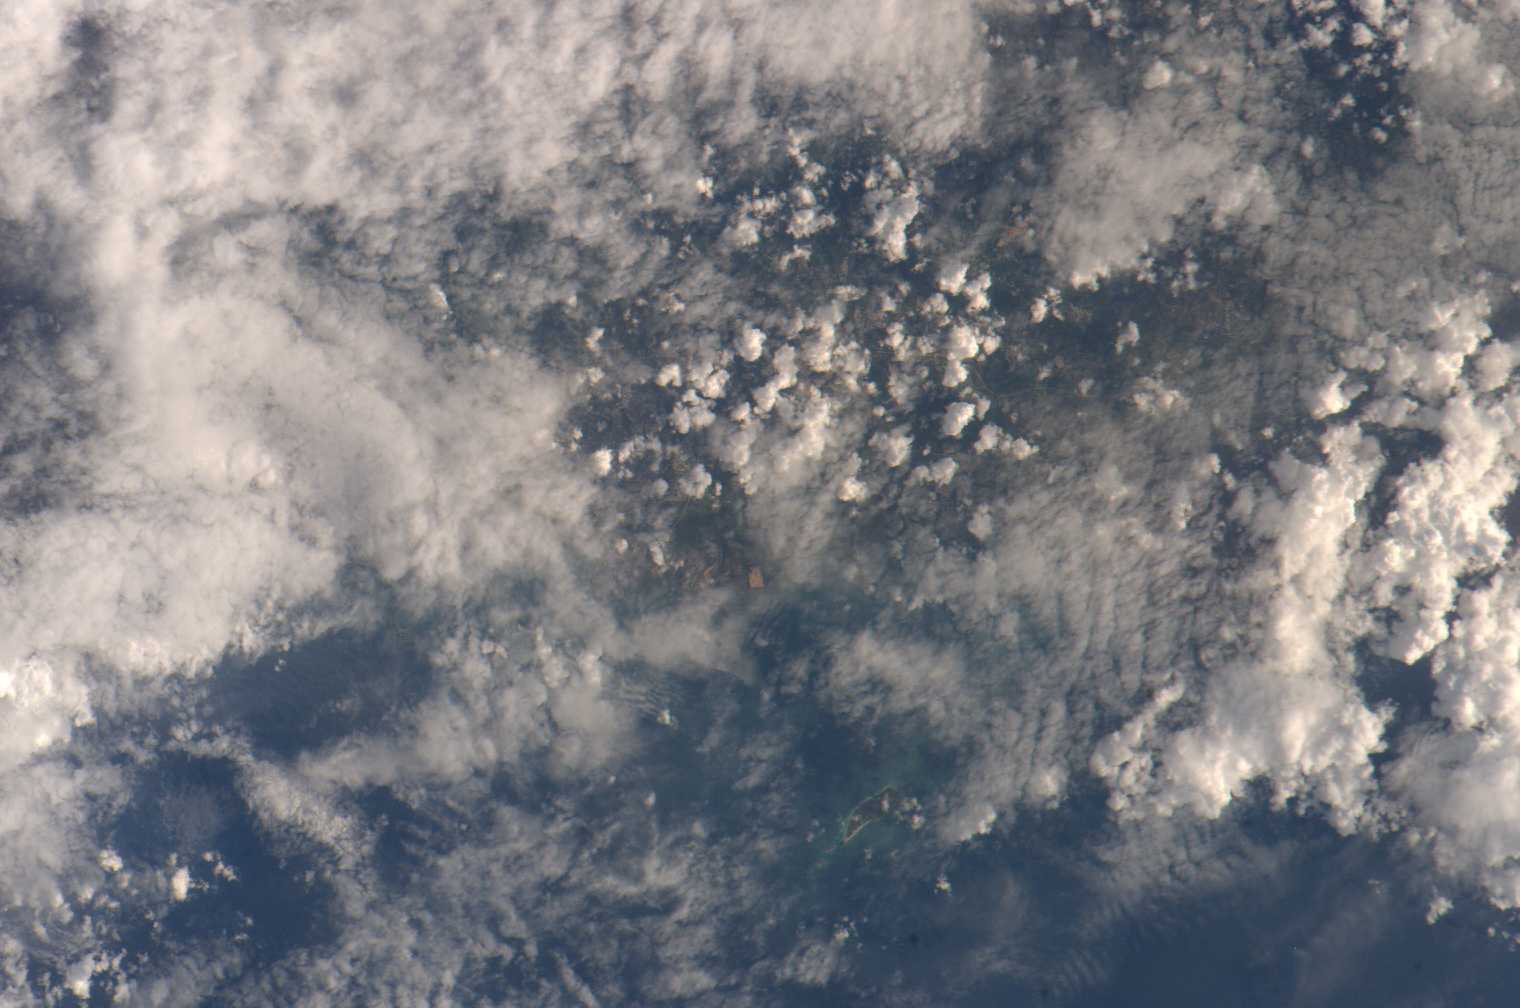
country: PUERTO RICO
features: S. PUERTO RICO, PONCE AREA
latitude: 18.0
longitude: -66.5
